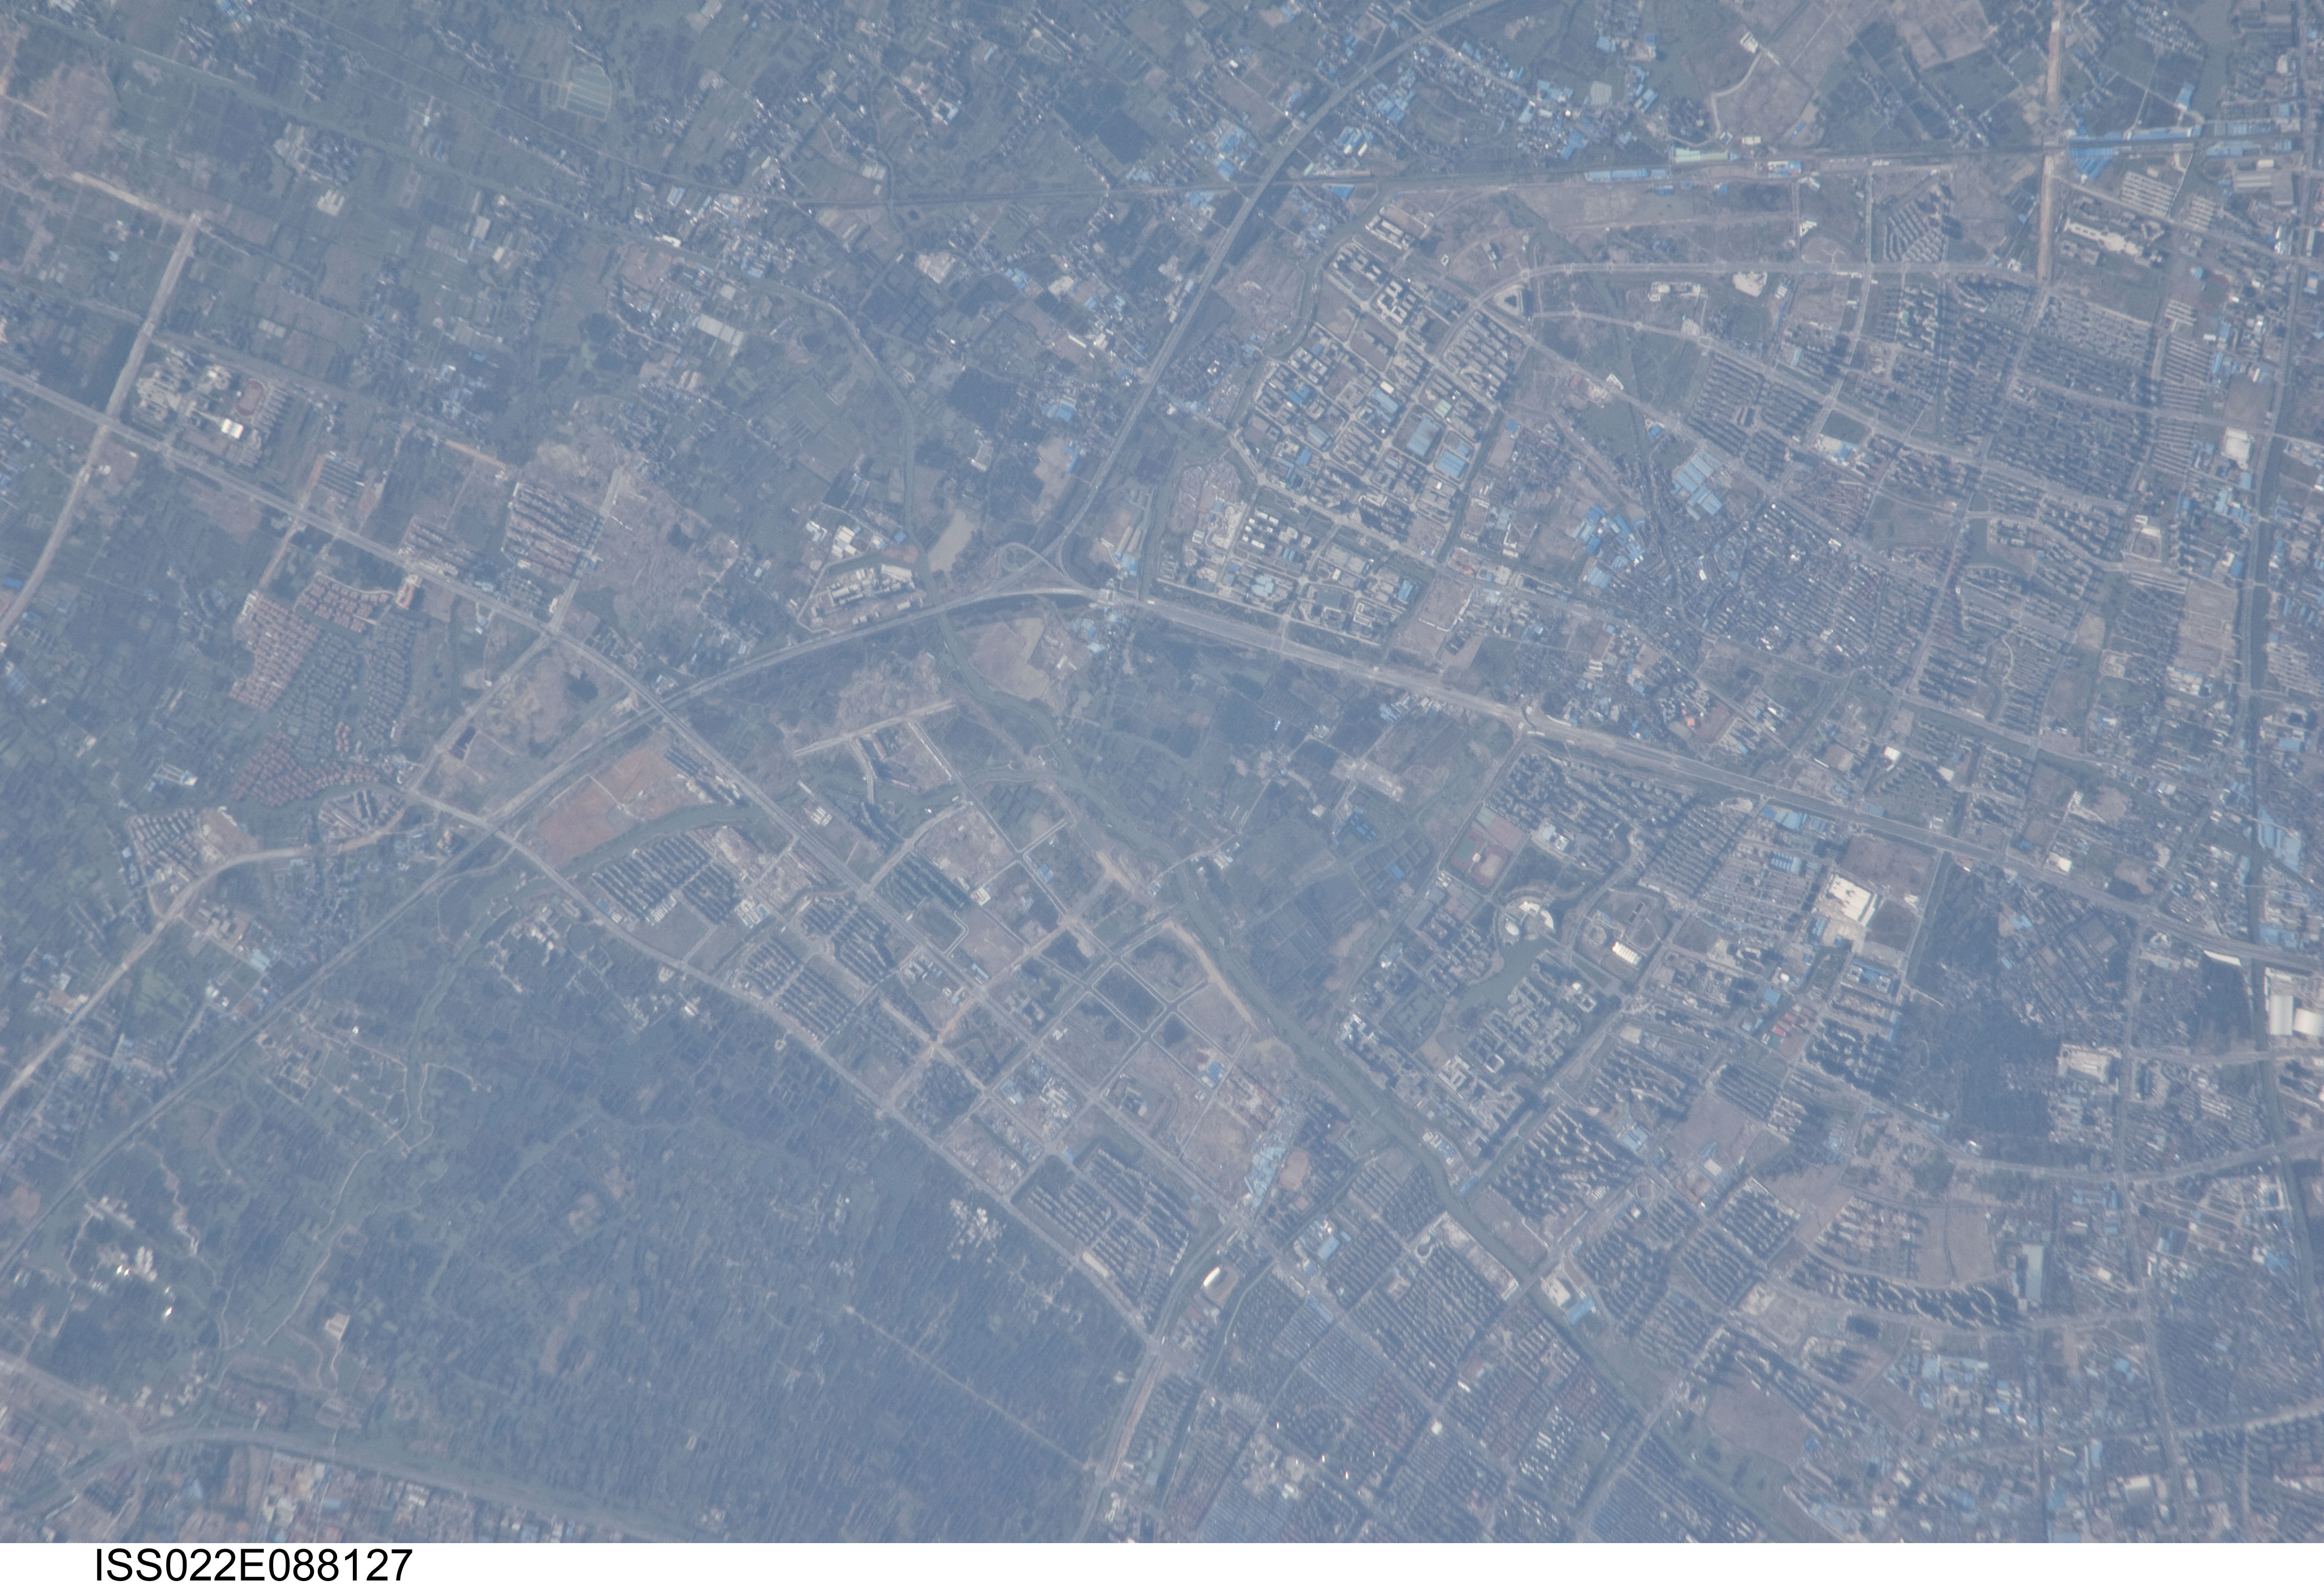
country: CHINA
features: CY.
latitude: 30.3
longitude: 120.1
